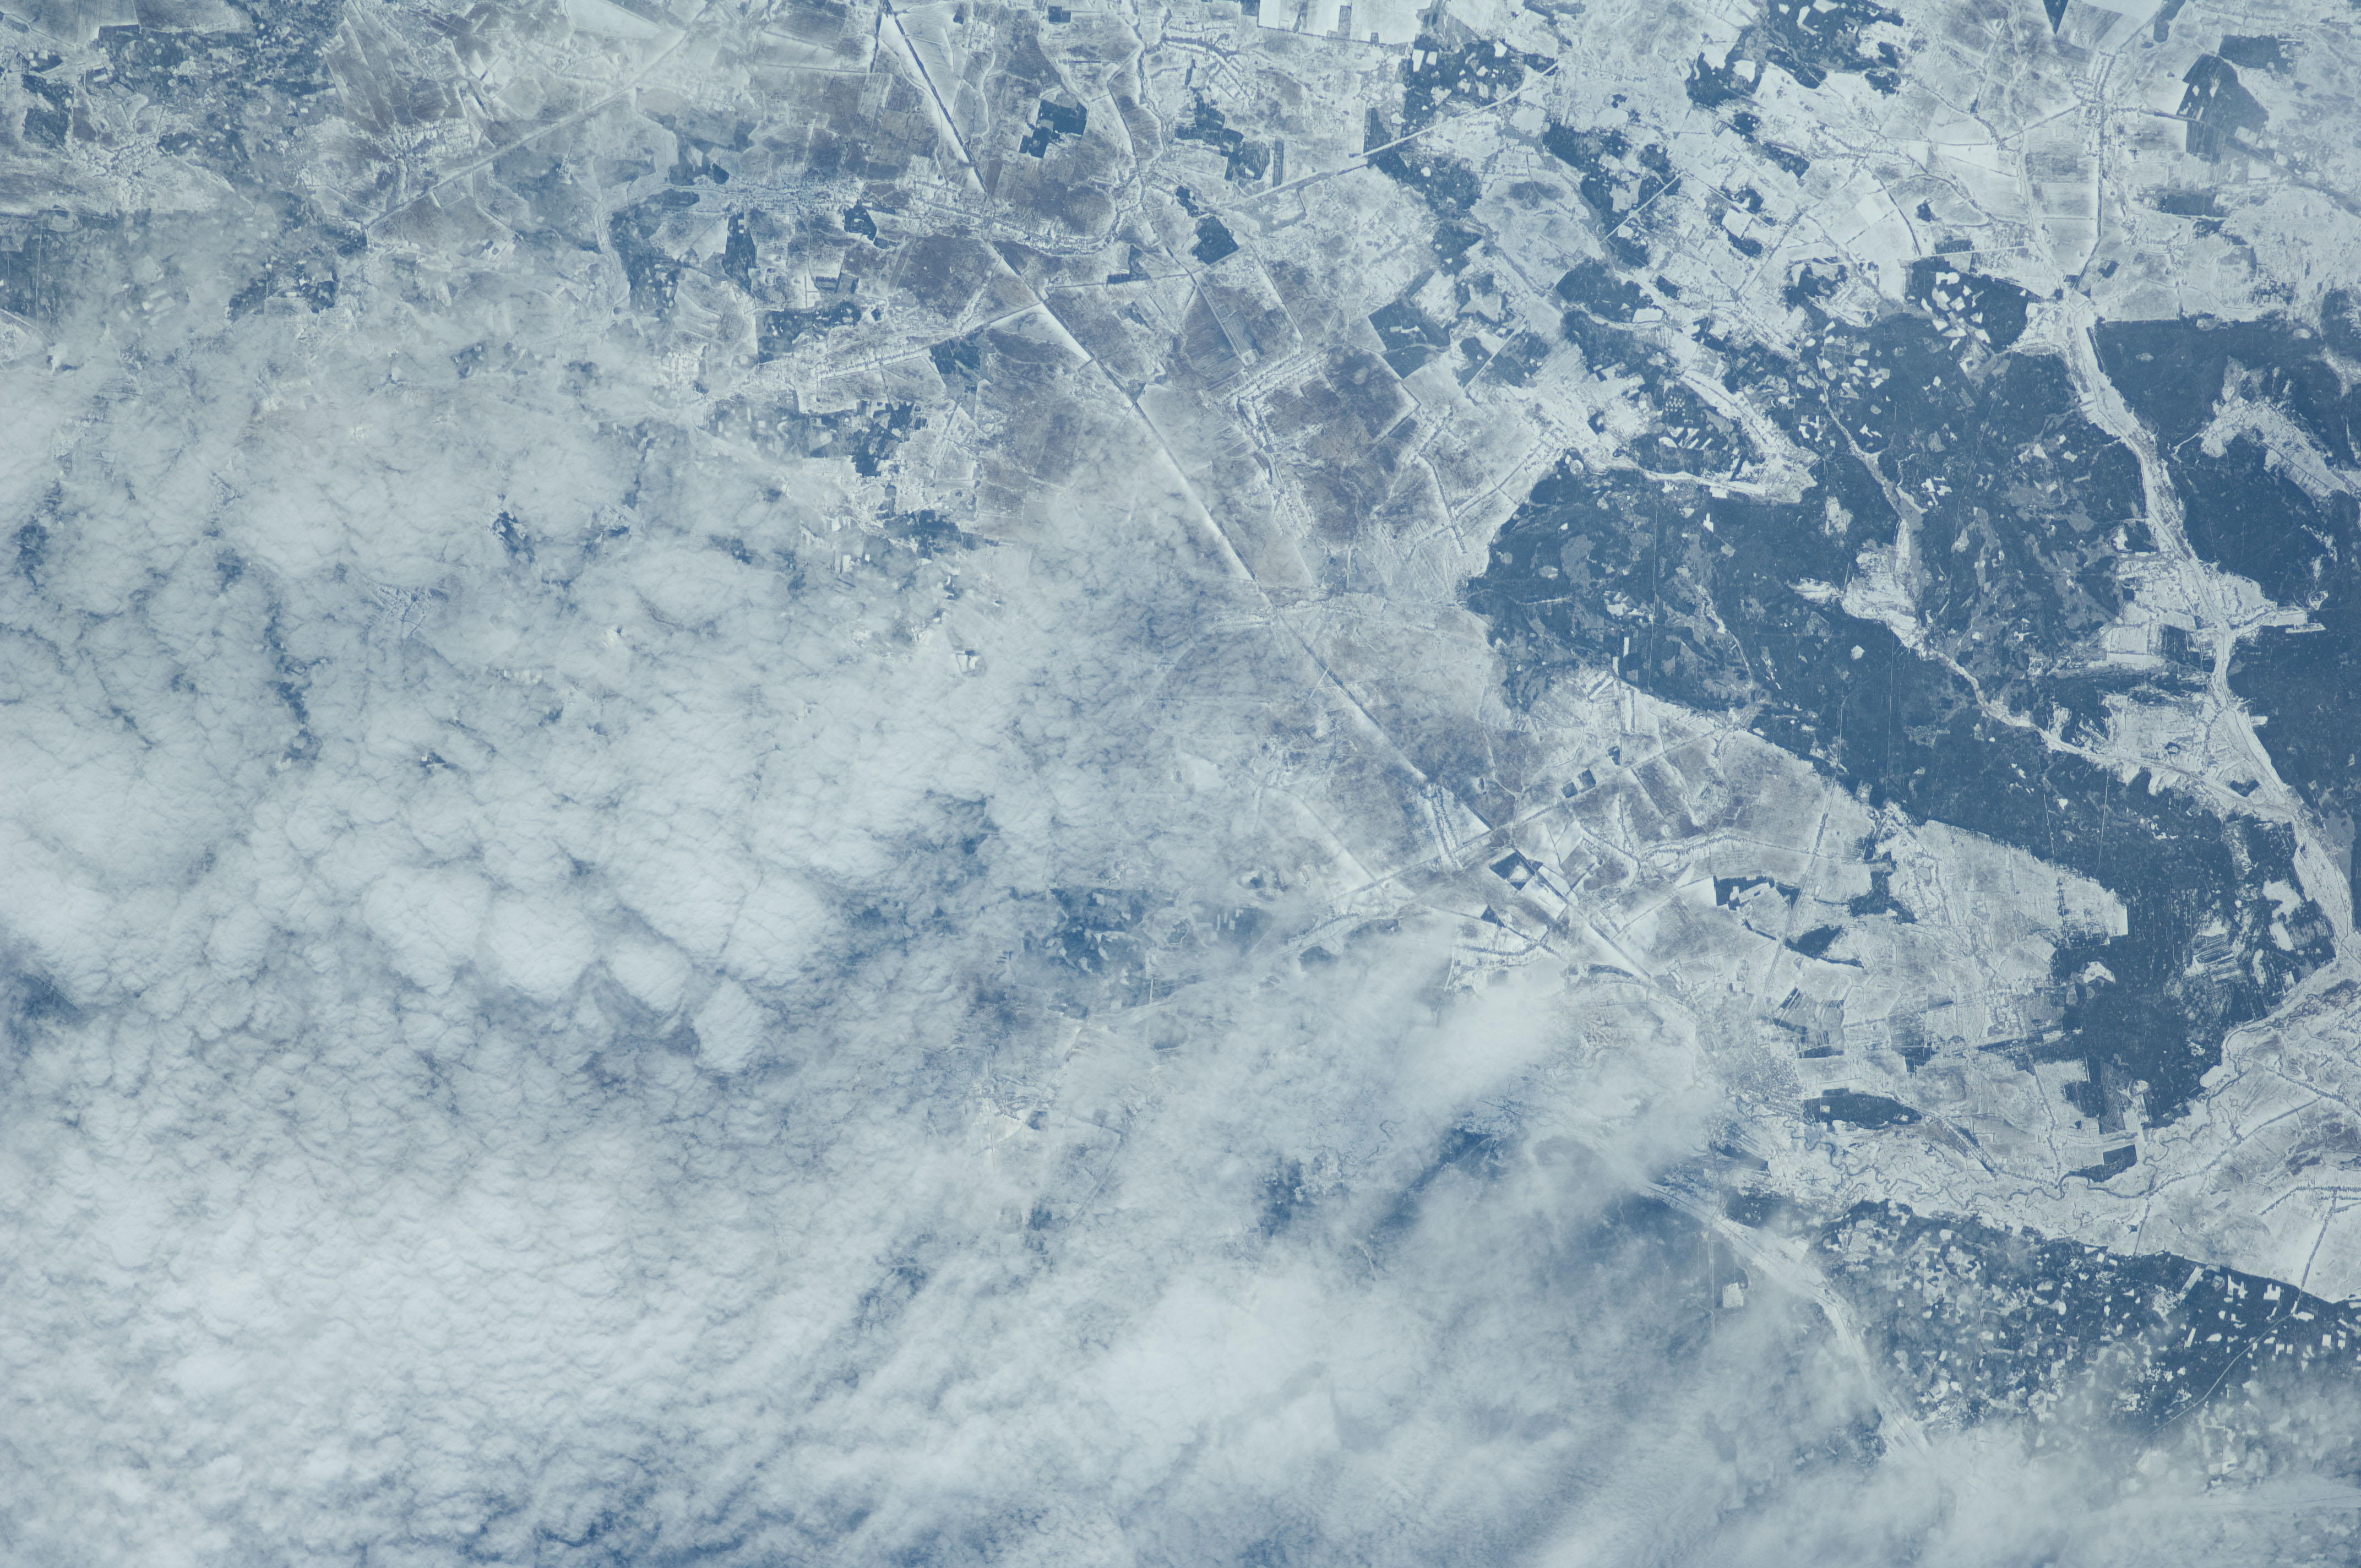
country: UKRAINE
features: AGR., FOREST PATCHES, ROADS, MAR'YANIVKA
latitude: 51.2
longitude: 29.5
